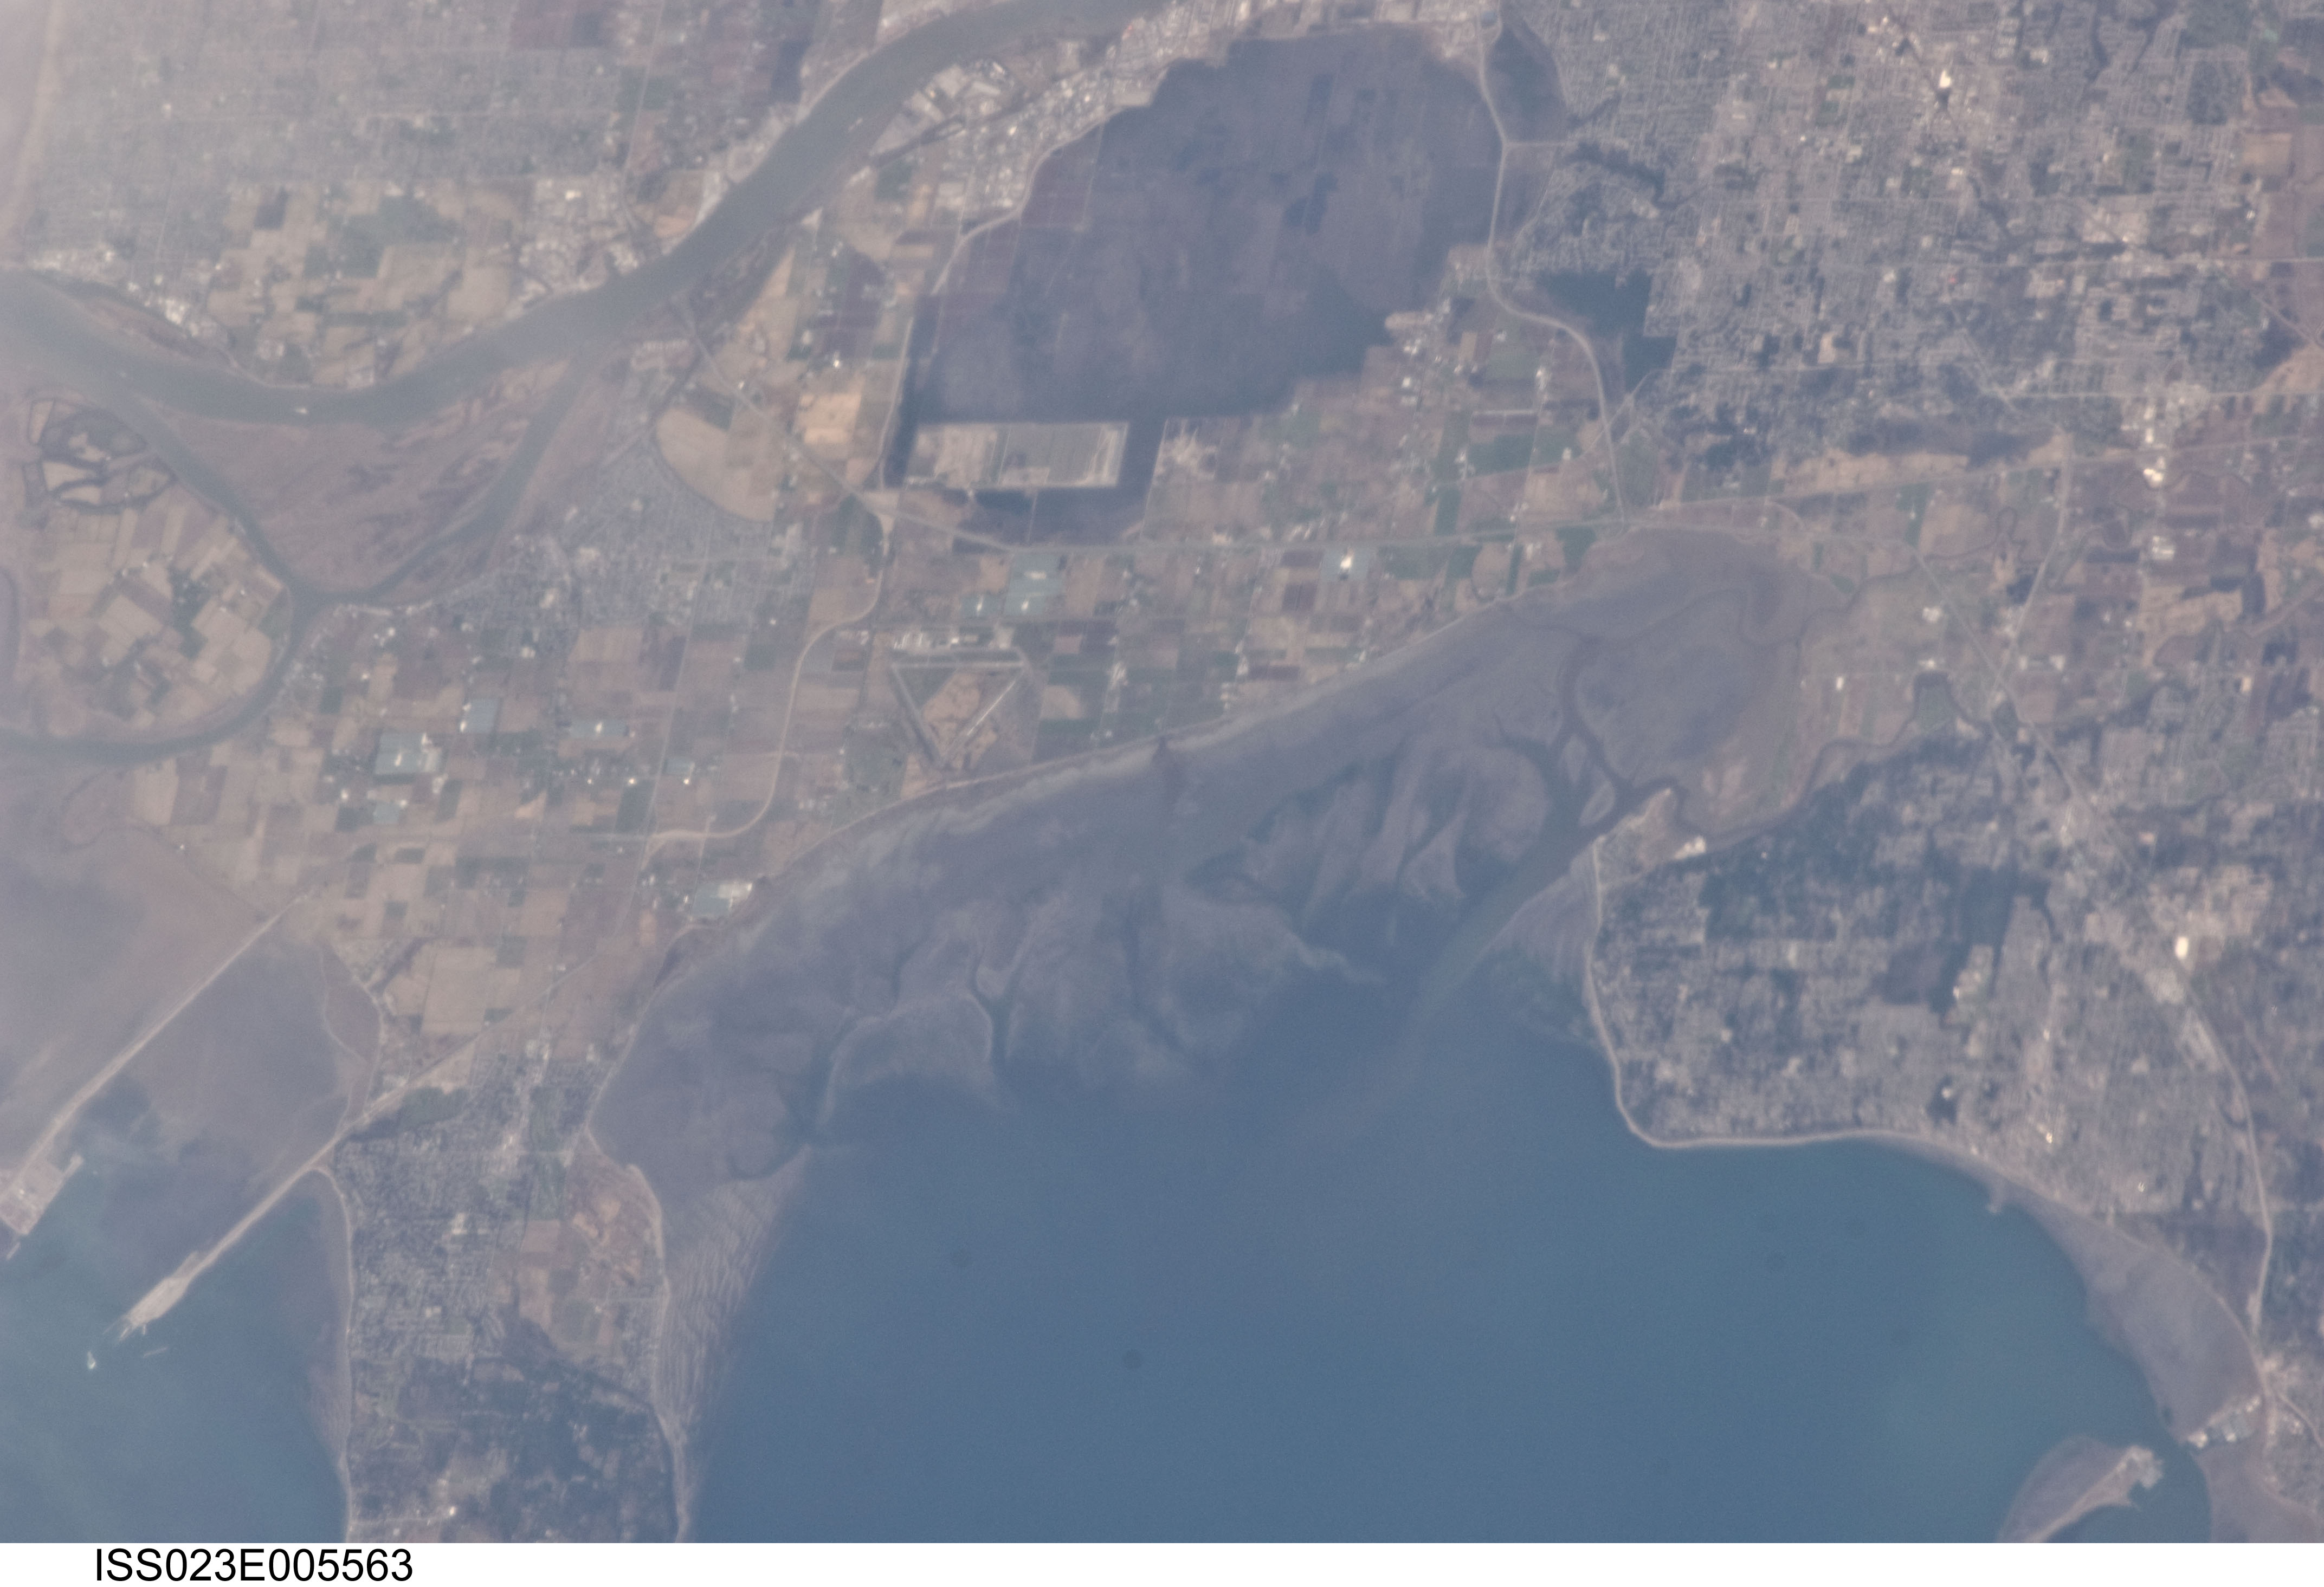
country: CANADA-BC
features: BOUNDARY BAY AIRPORT, STRAIT OF GEORGIA
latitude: 49.1
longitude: -123.0
